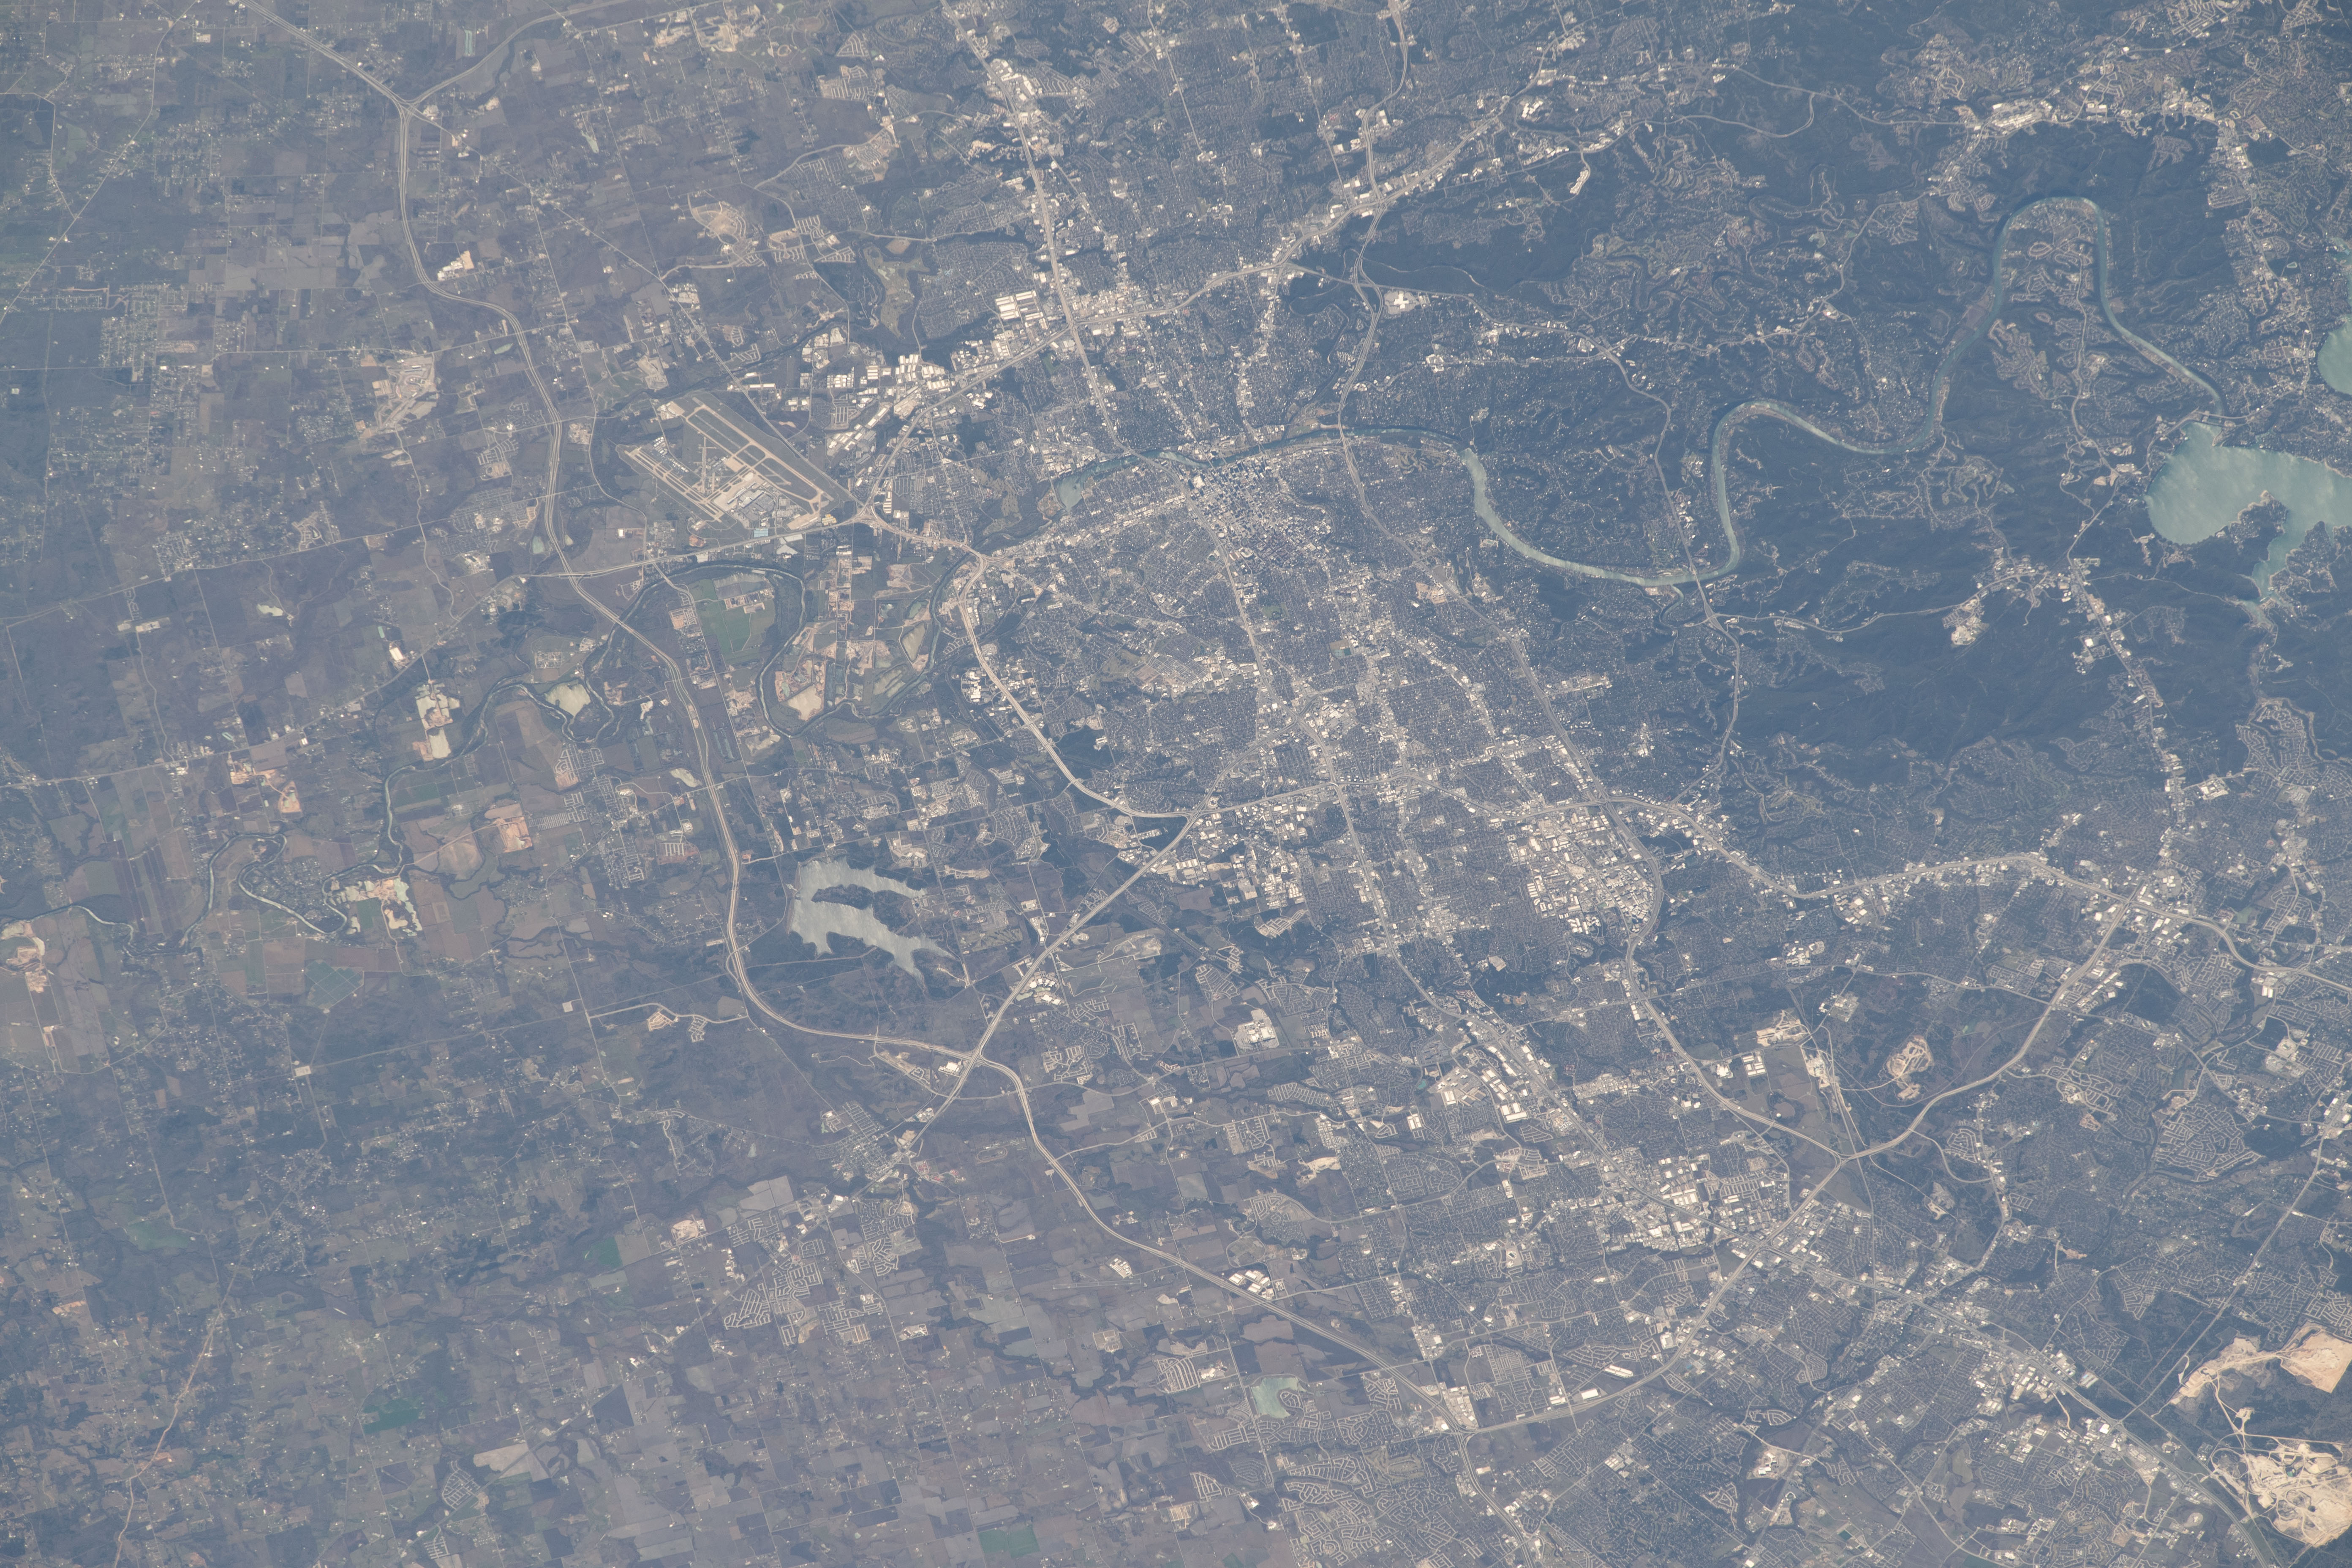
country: USA-TEXAS
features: AUSTIN
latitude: 30.3
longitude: -97.7
